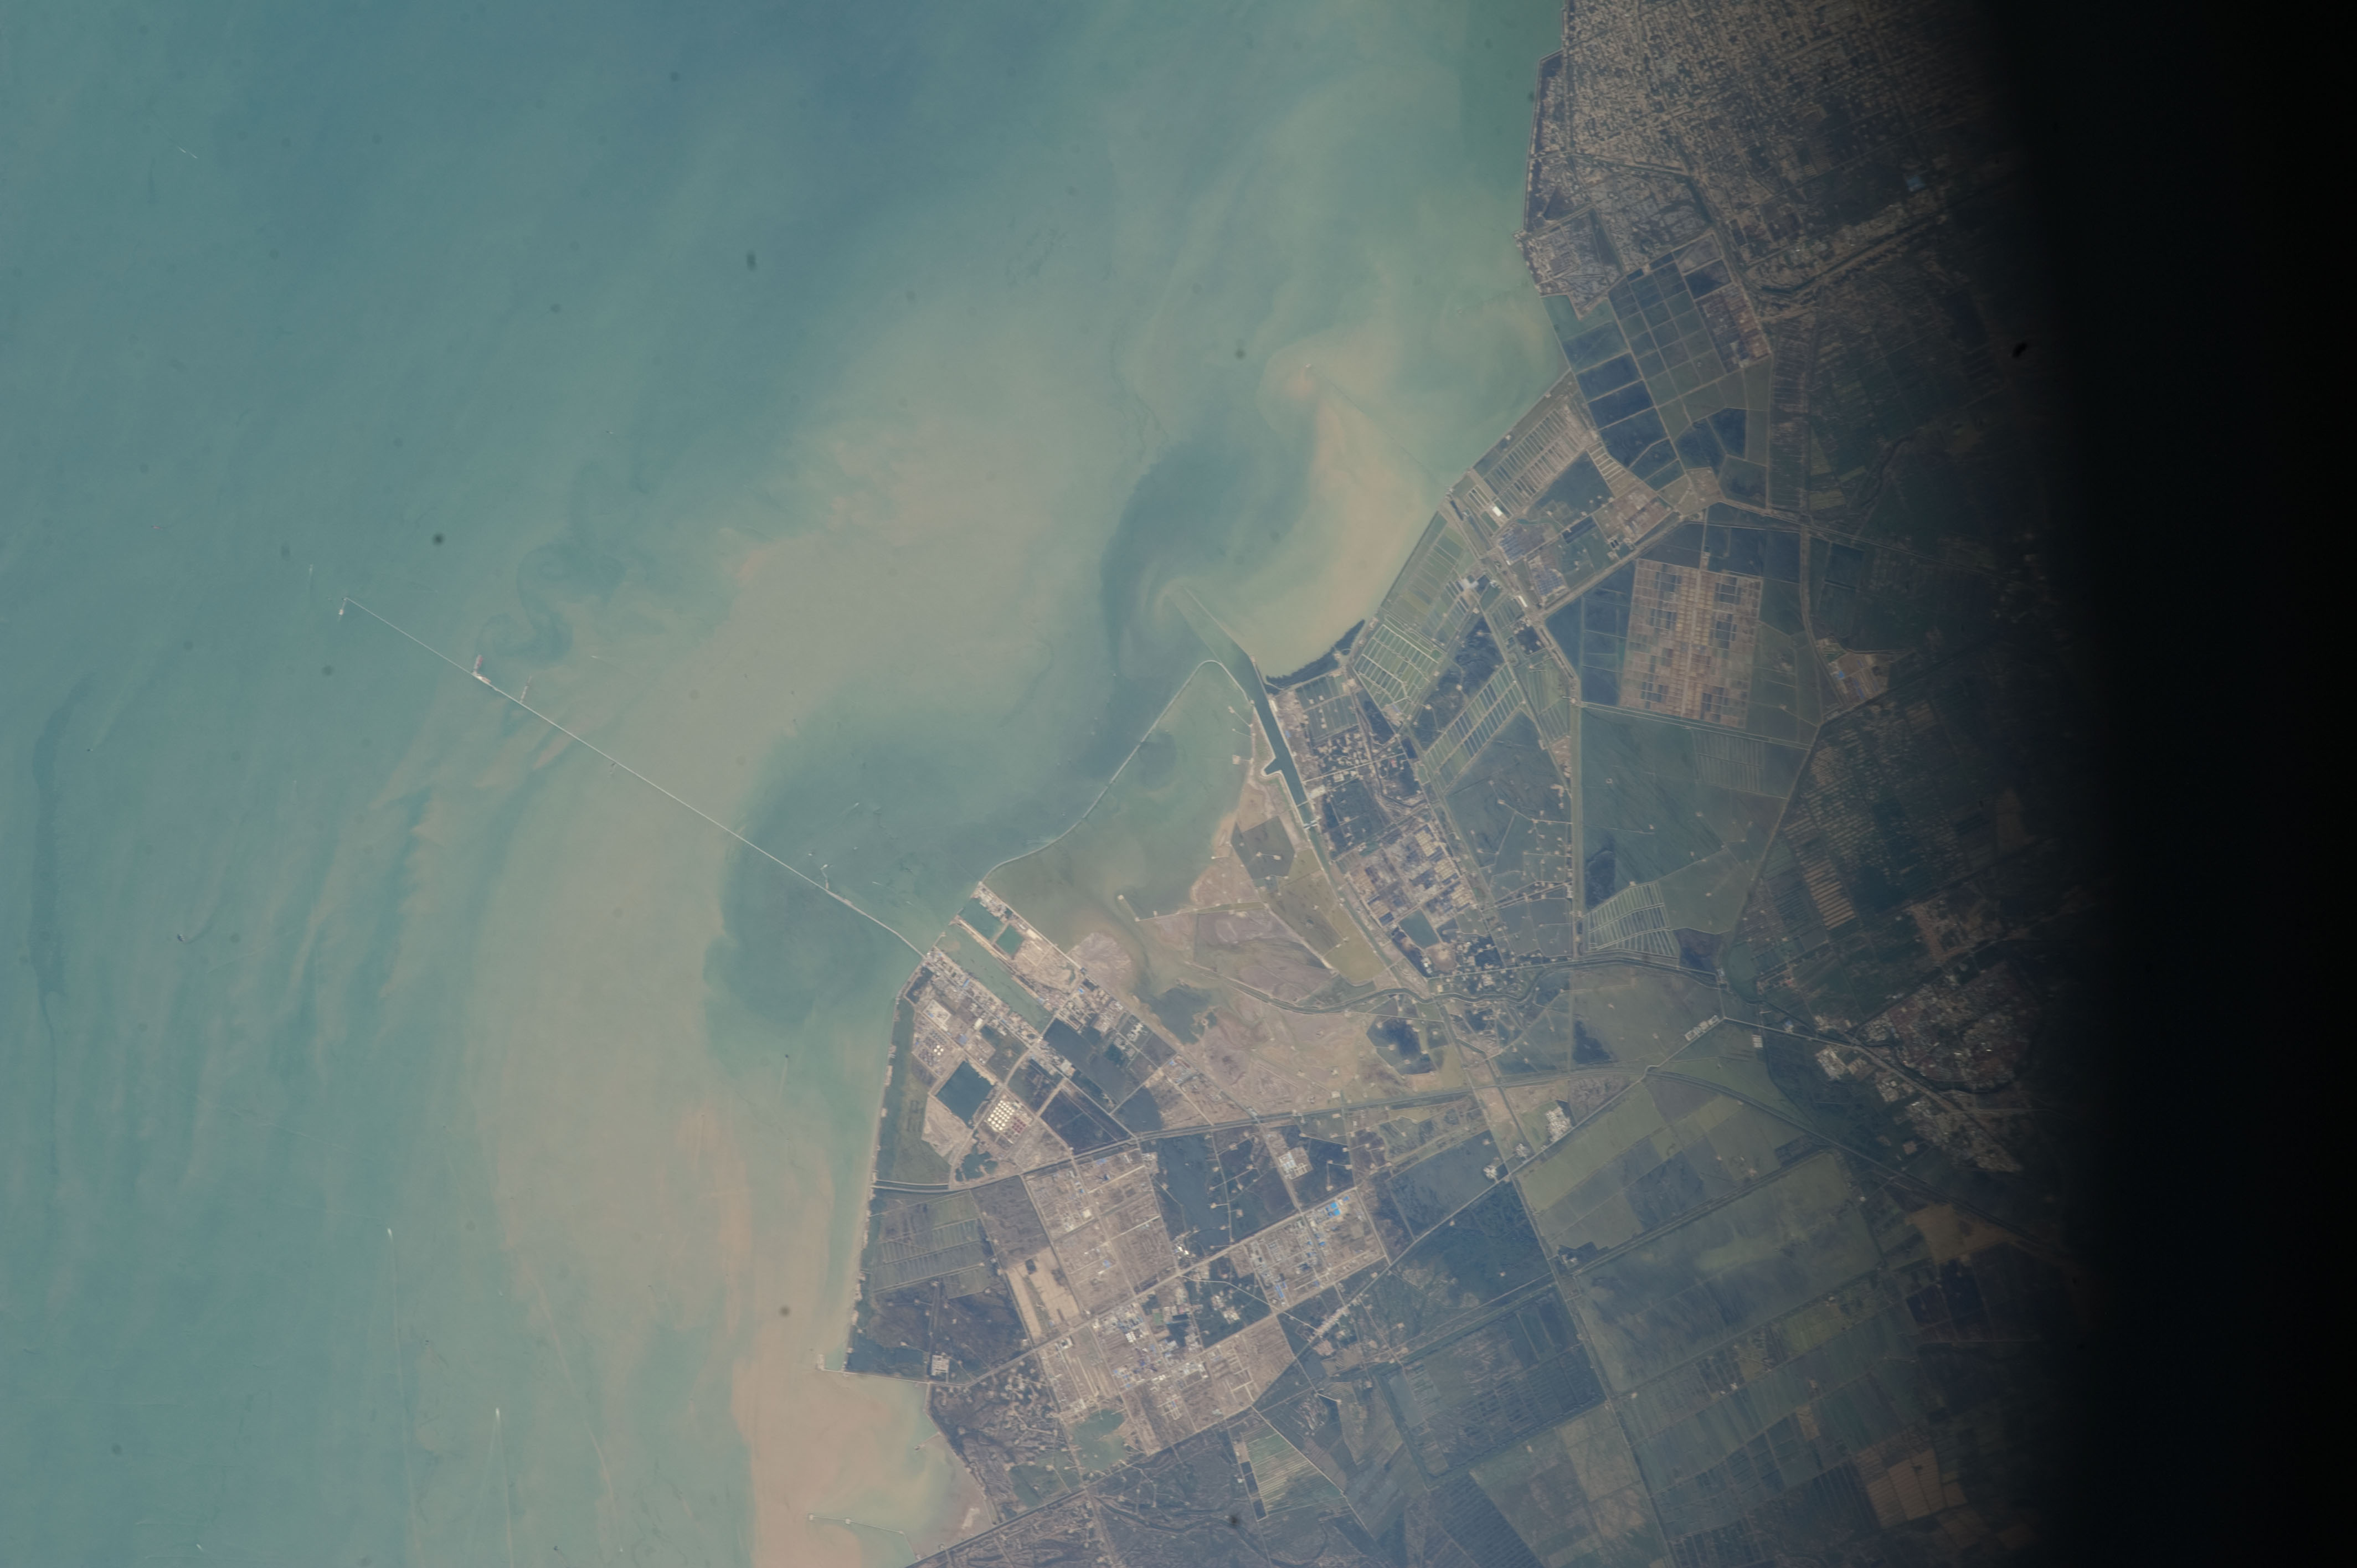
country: CHINA
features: SEDIMENT, BOHAI S., SALT PANS, ROADS, YELLOW R. DELTA
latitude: 38.0
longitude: 118.8
